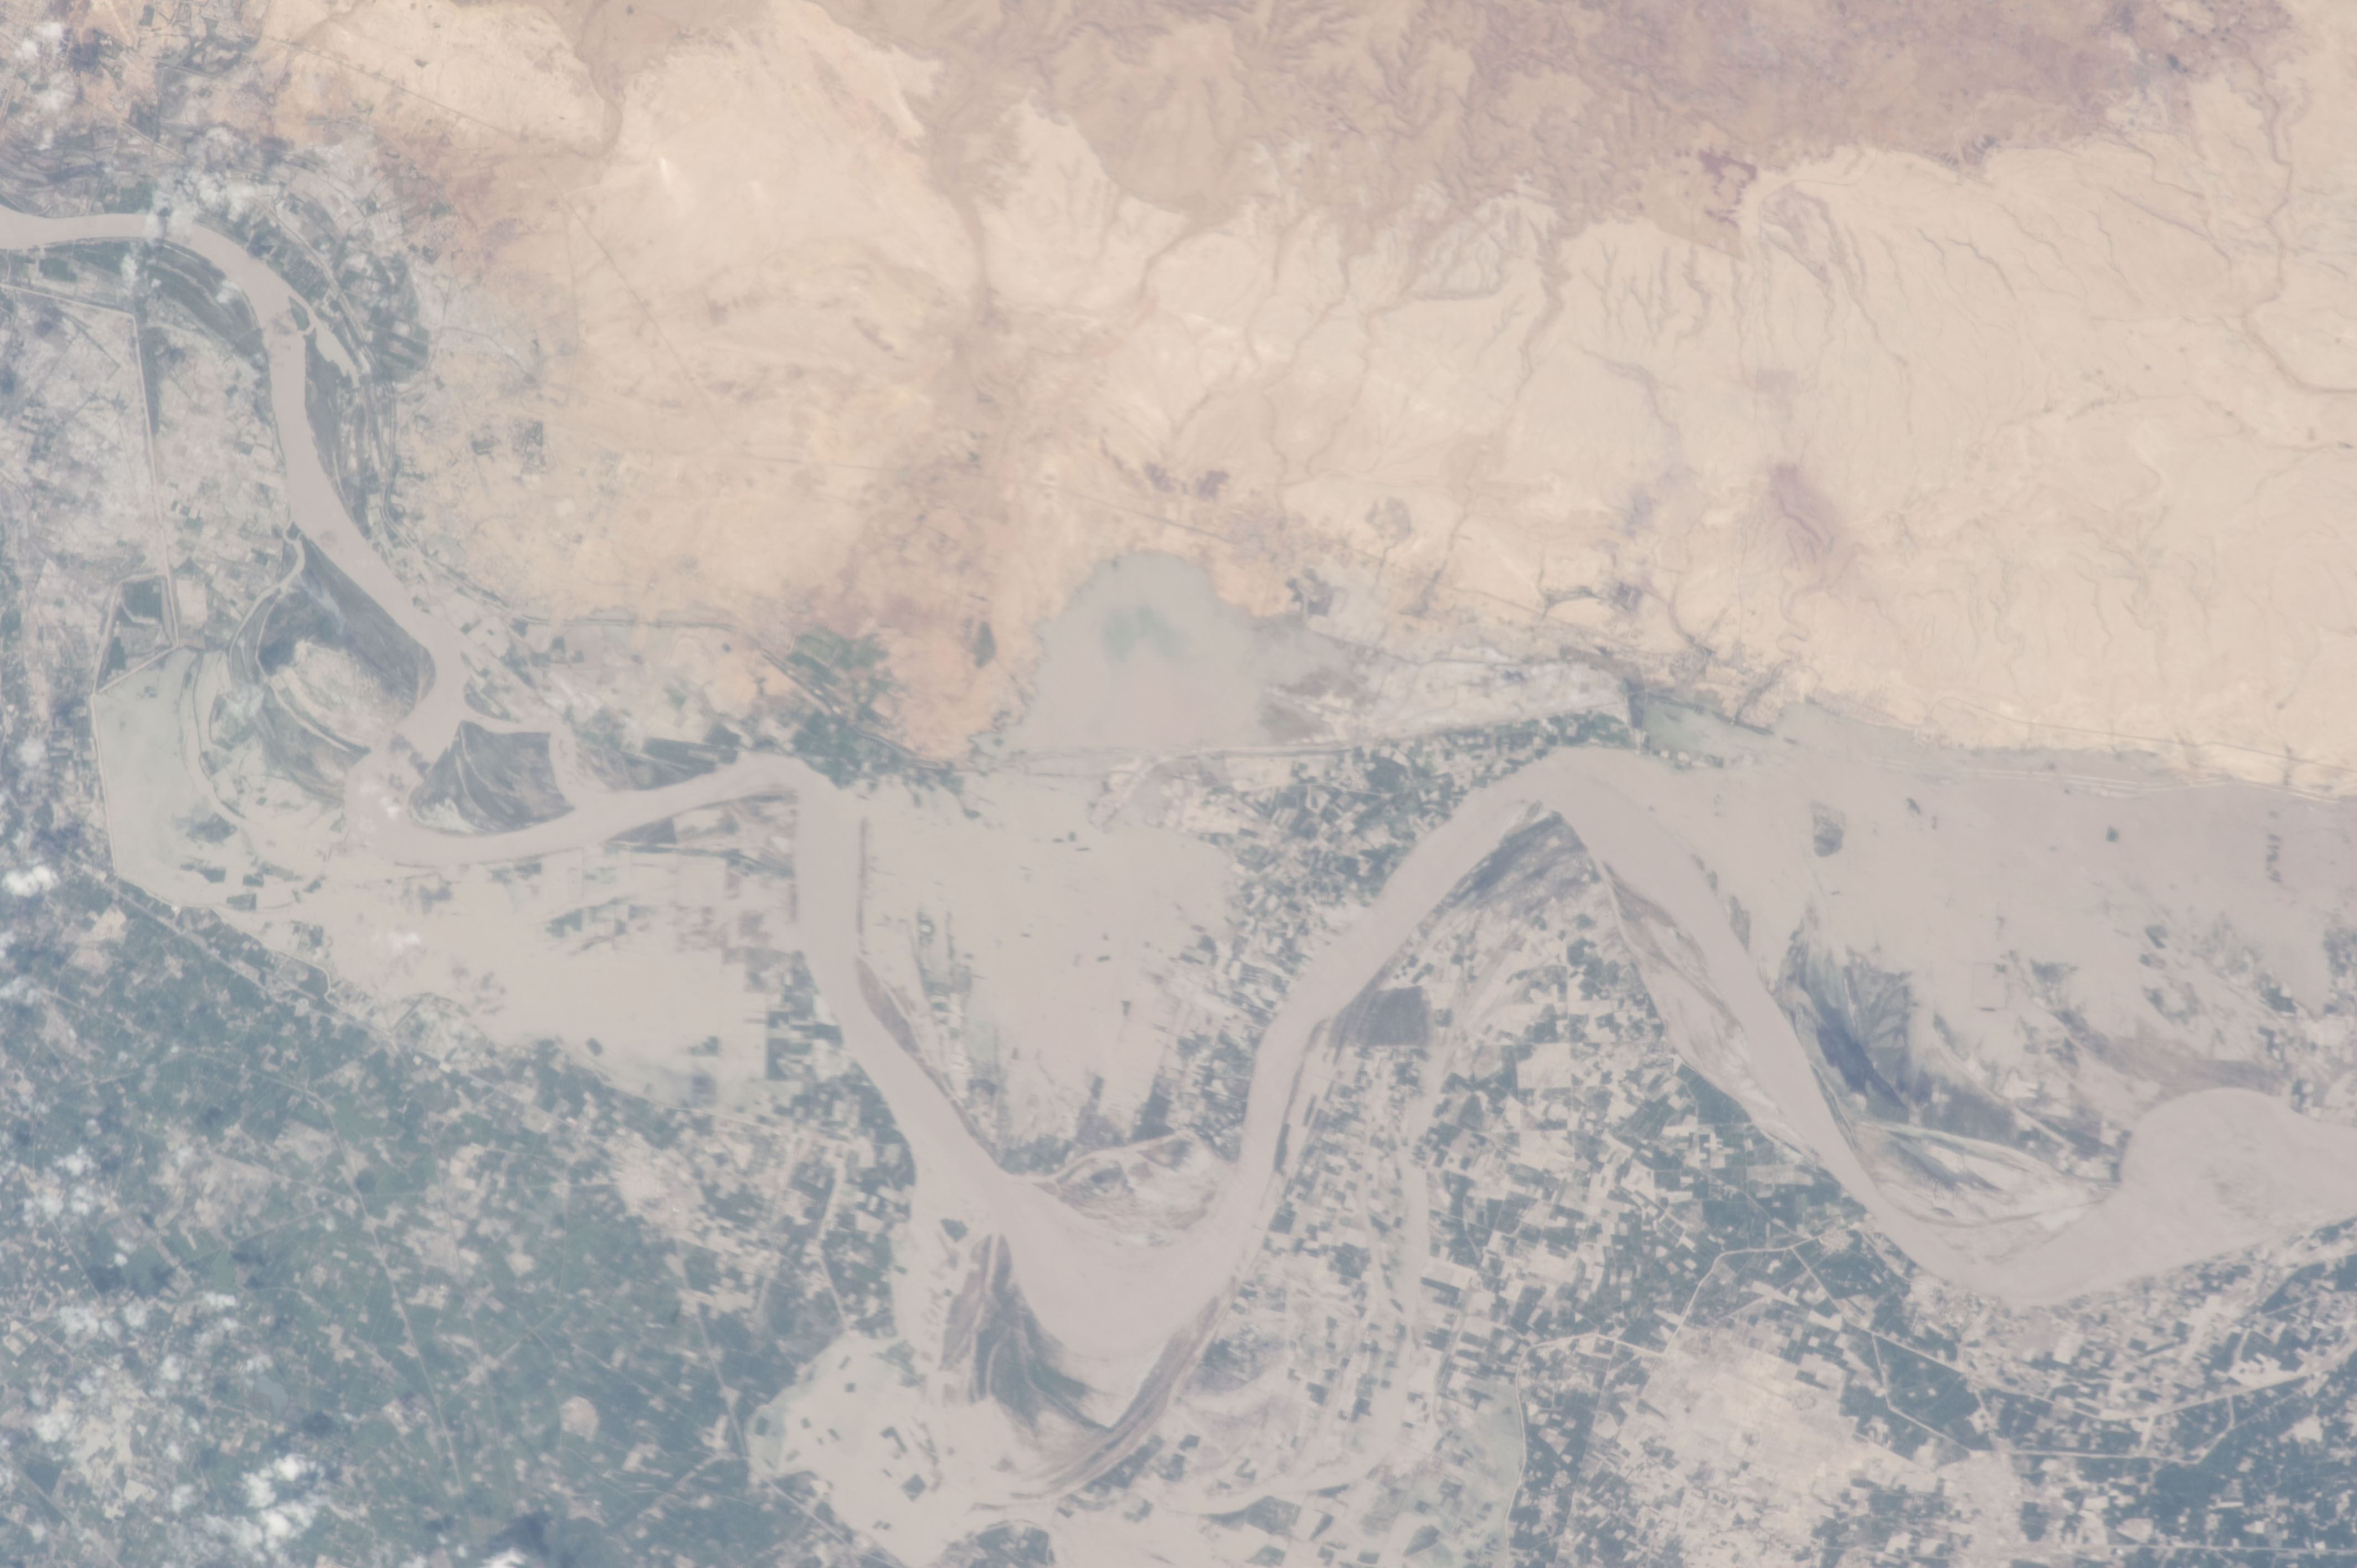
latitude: 25.6
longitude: 68.3
